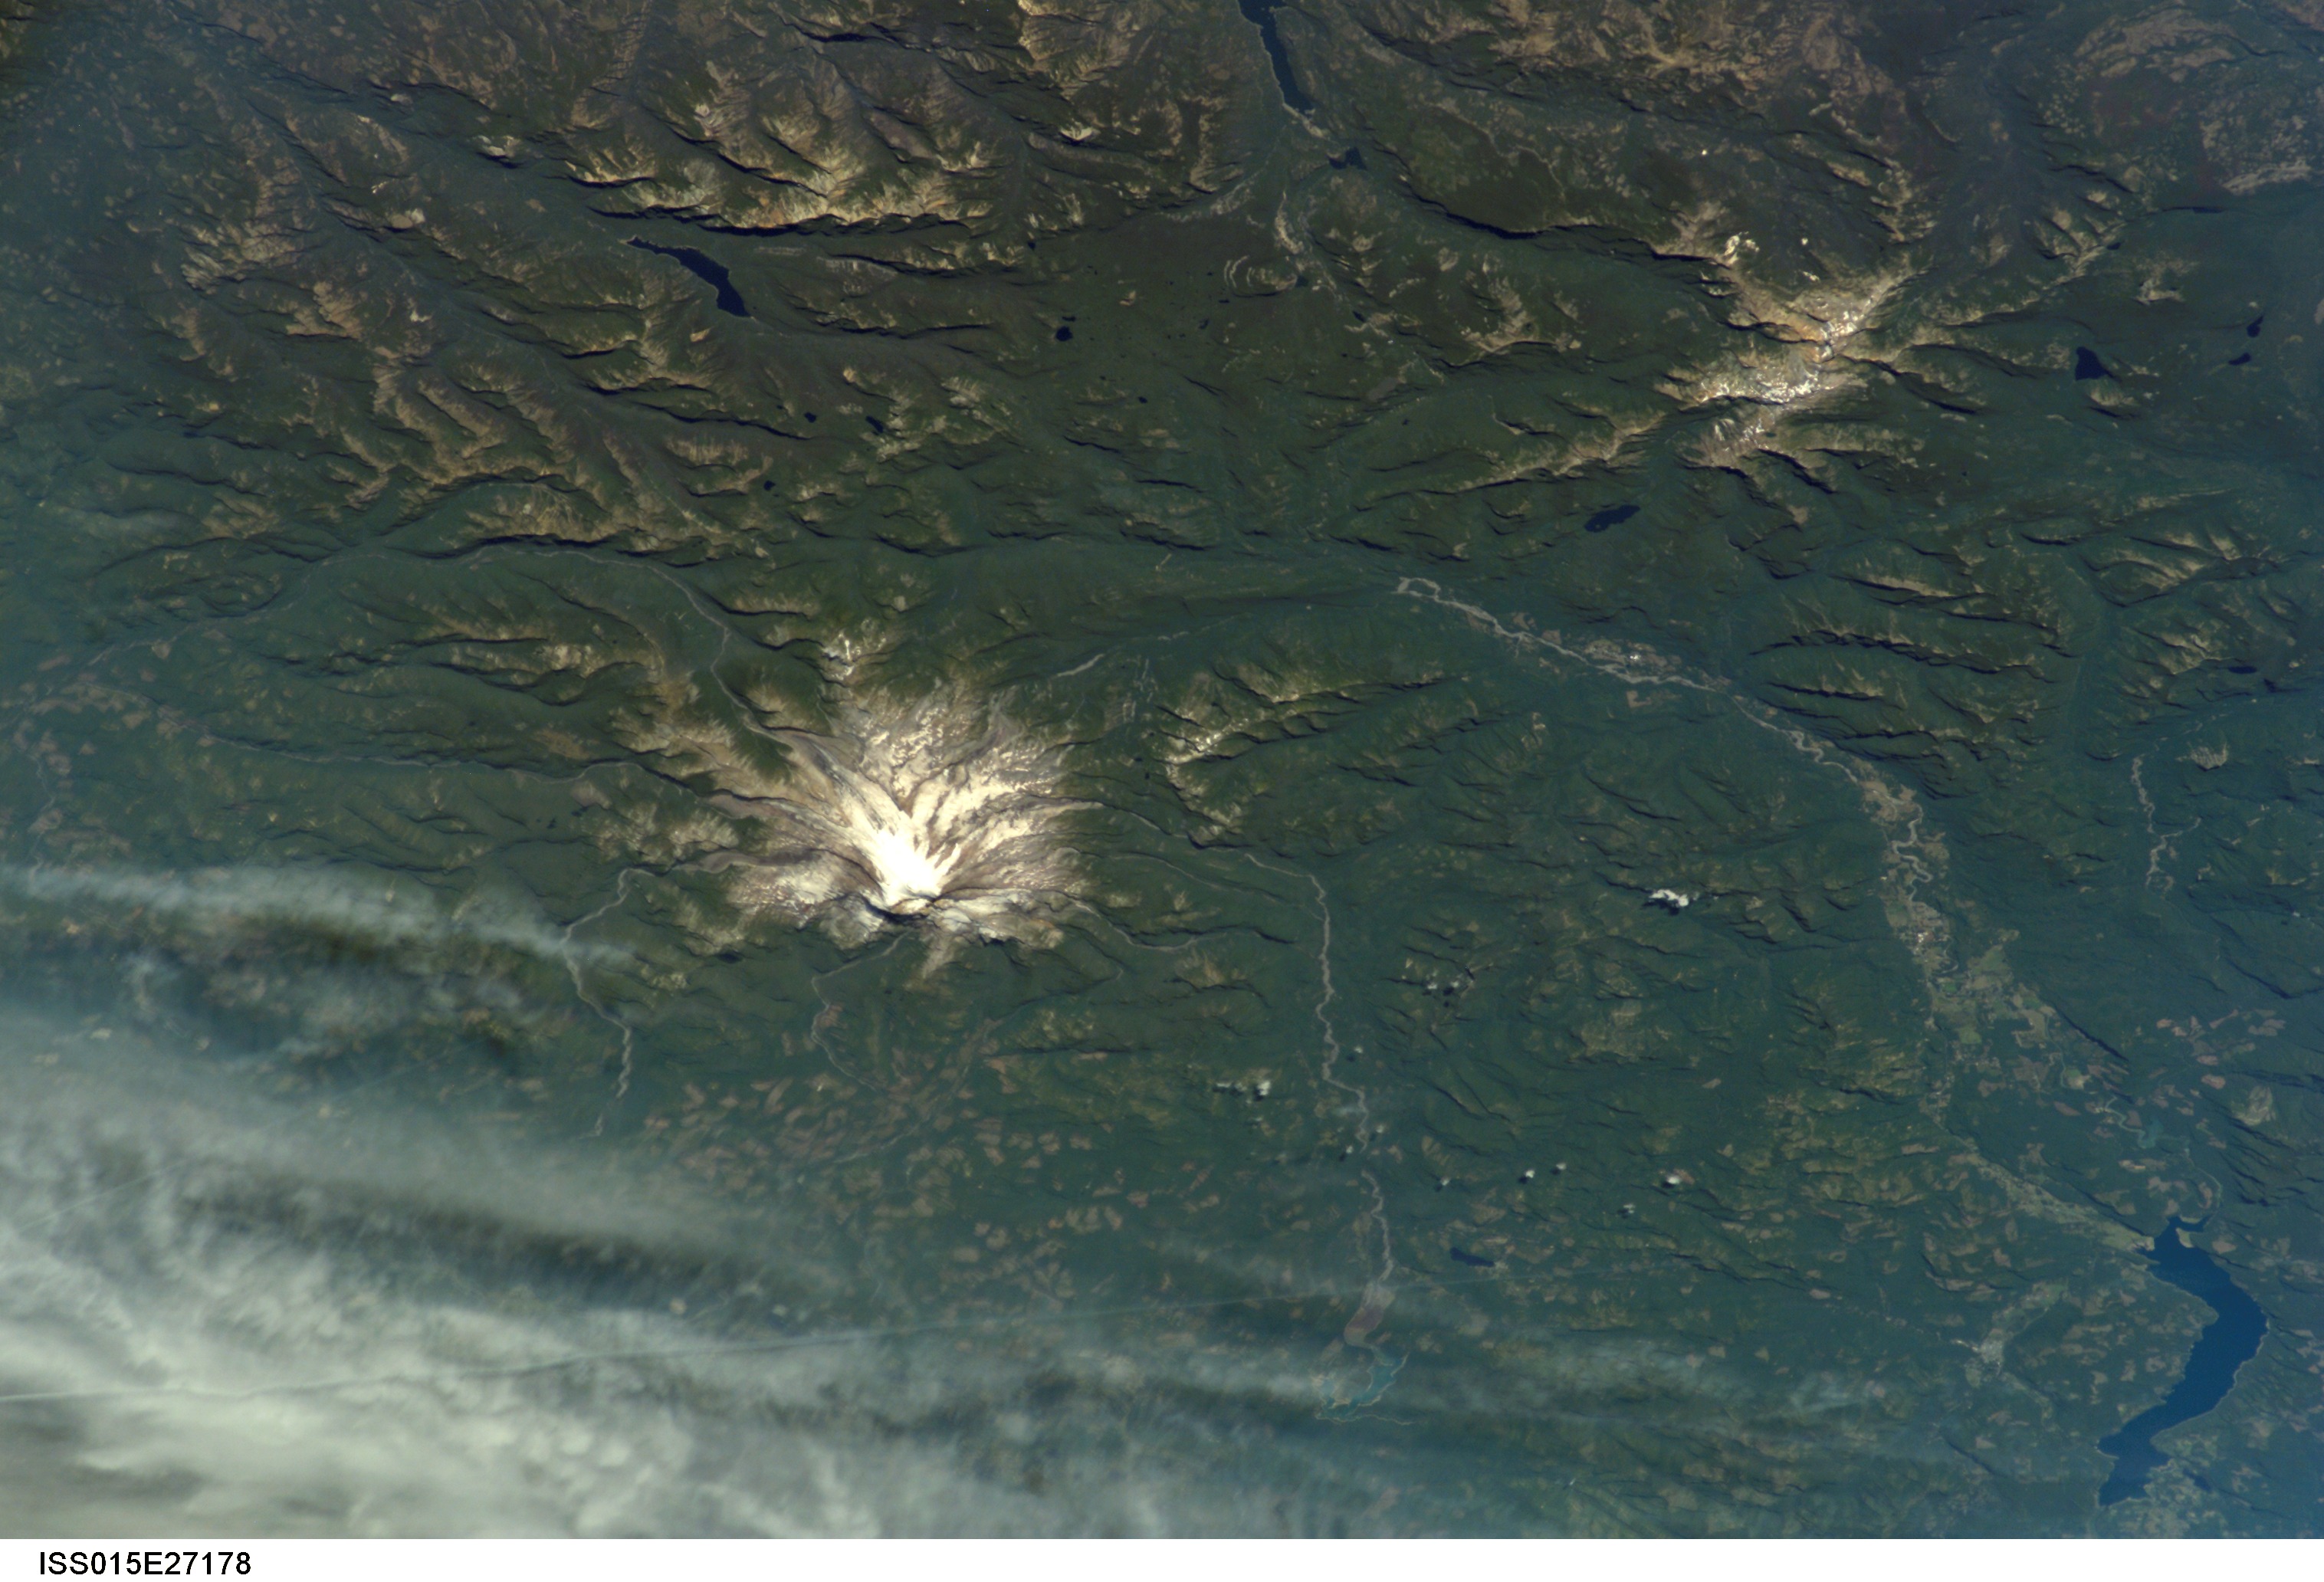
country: USA-WASHINGTON
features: MT. RAINIER, RIFFLE L., GOAT ROCKS, FOR.
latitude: 46.8
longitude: -121.8
